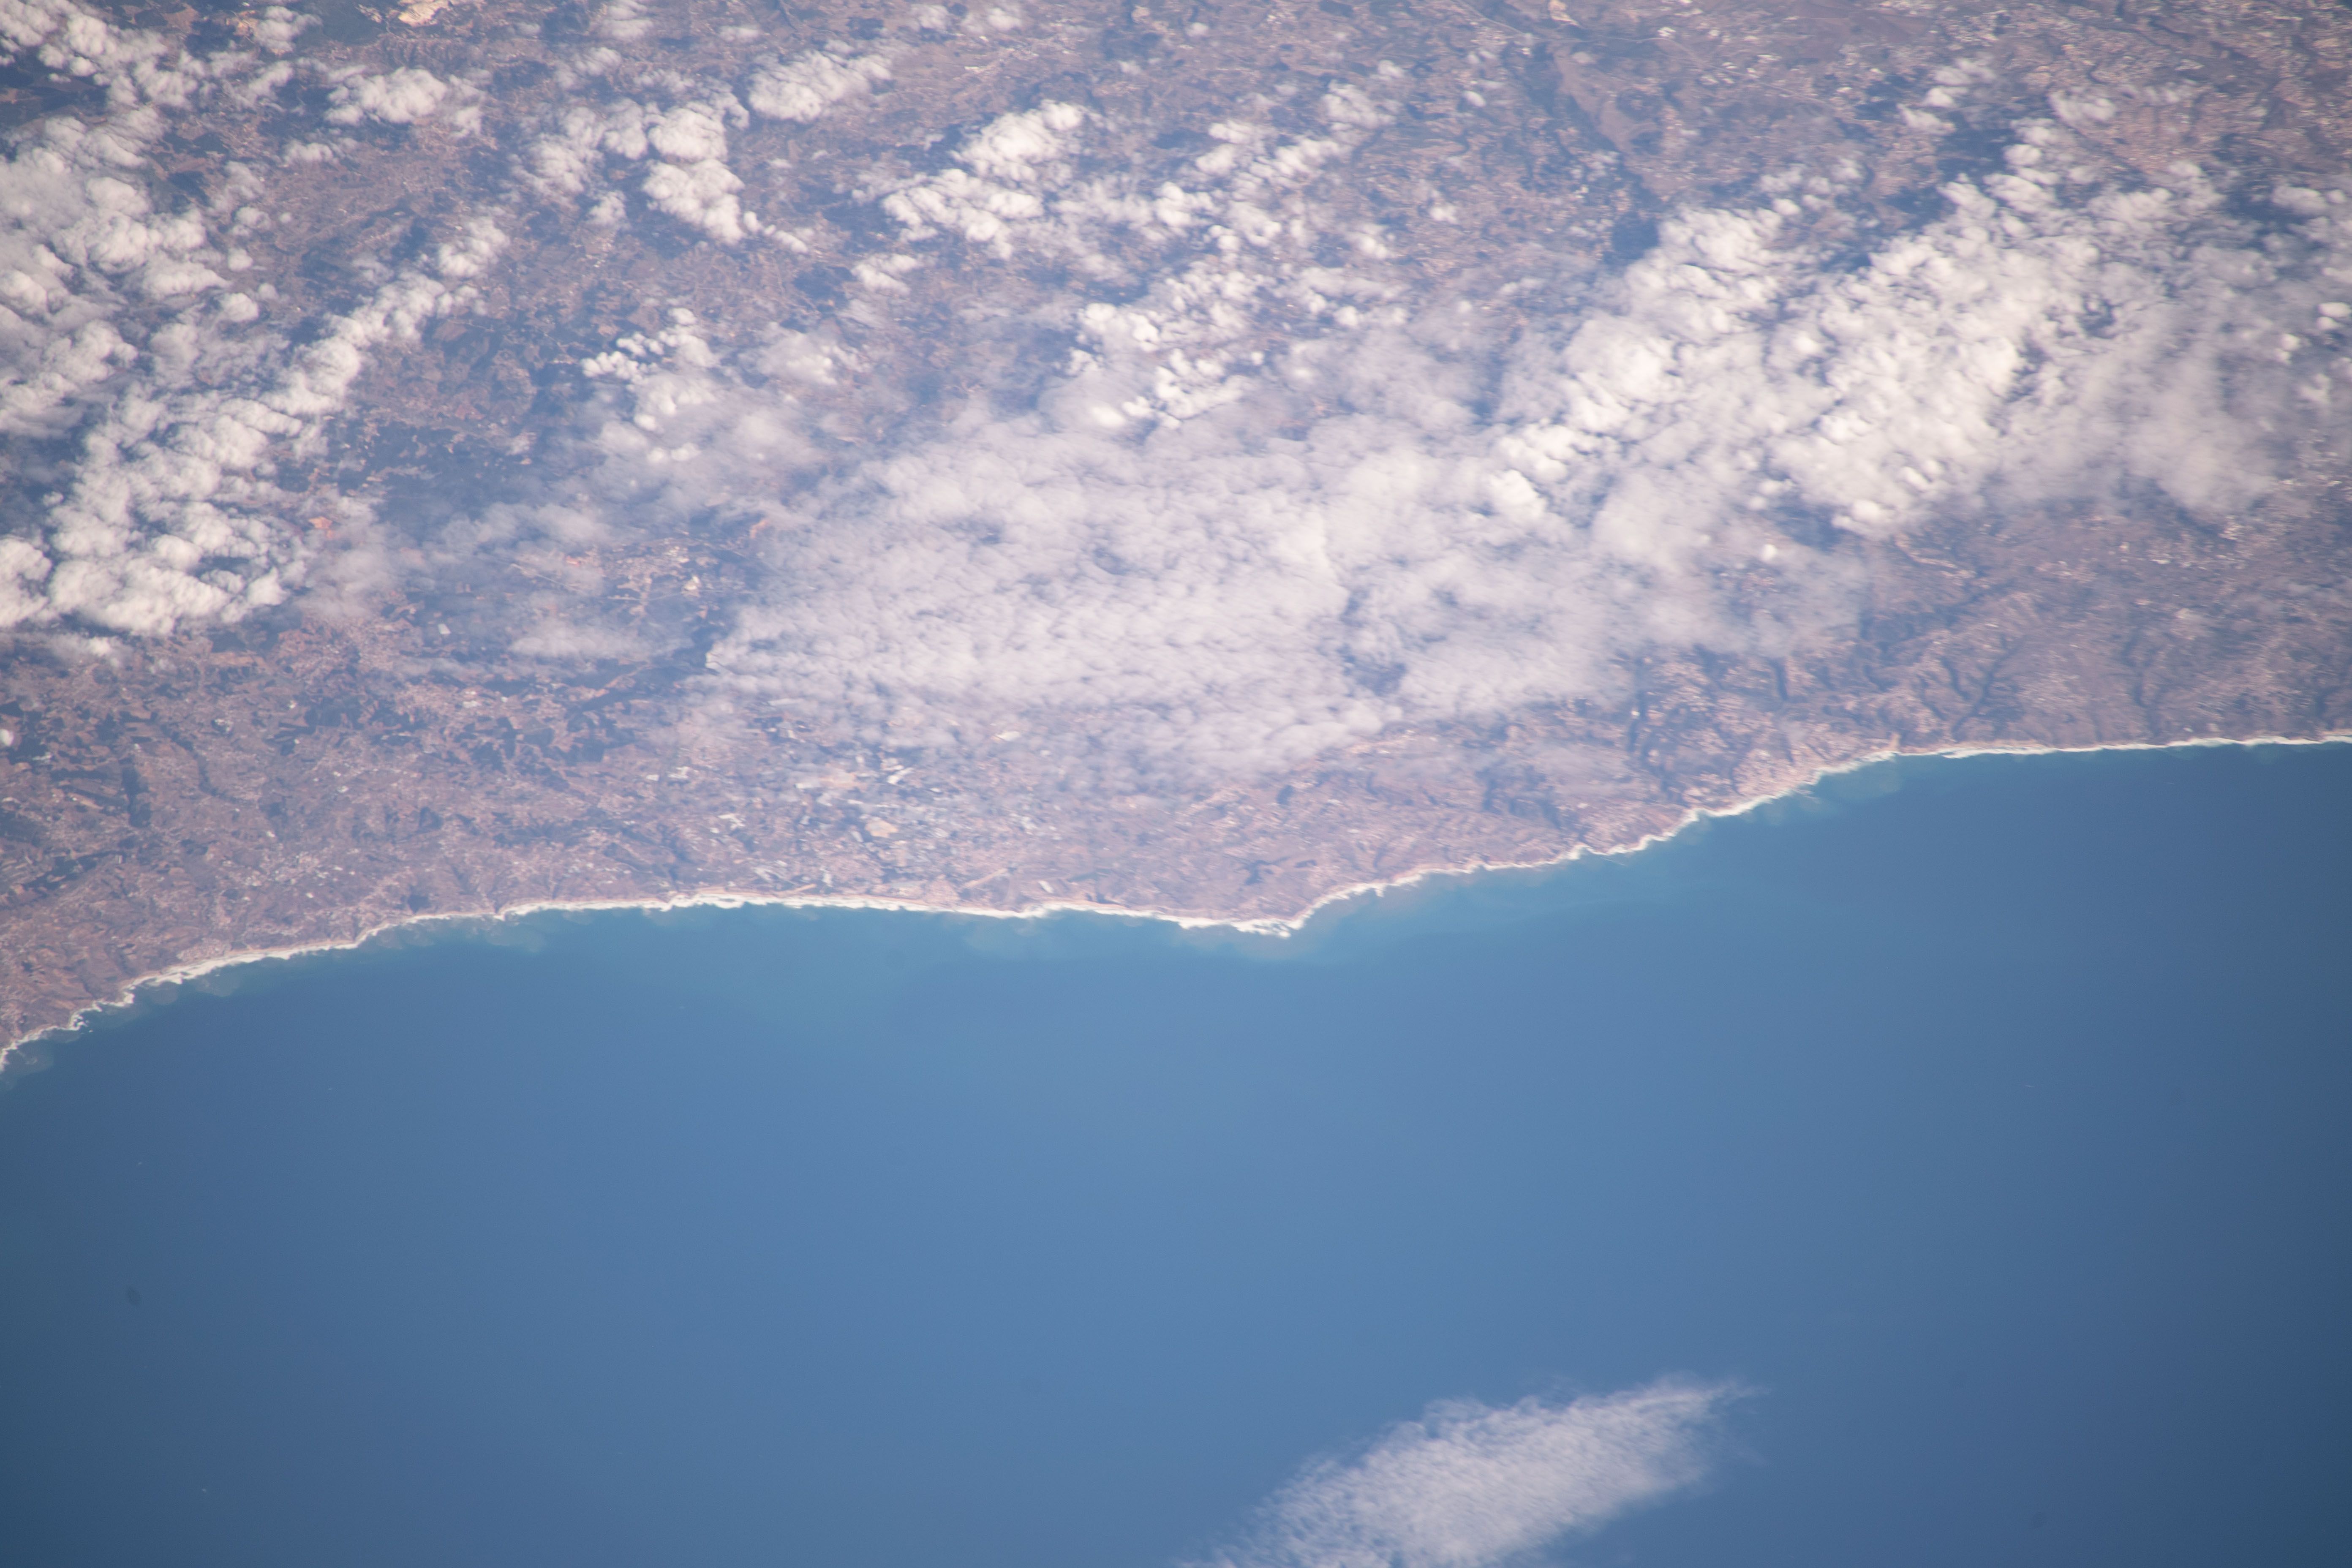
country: PORTUGAL
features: ATLANTIC OCEAN, CARVOEIRA, ERICERIA, SANTO ISIDORO, ENCARNACAO, SOBRAL DA ABELHERIA
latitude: 39.1
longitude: -9.4
